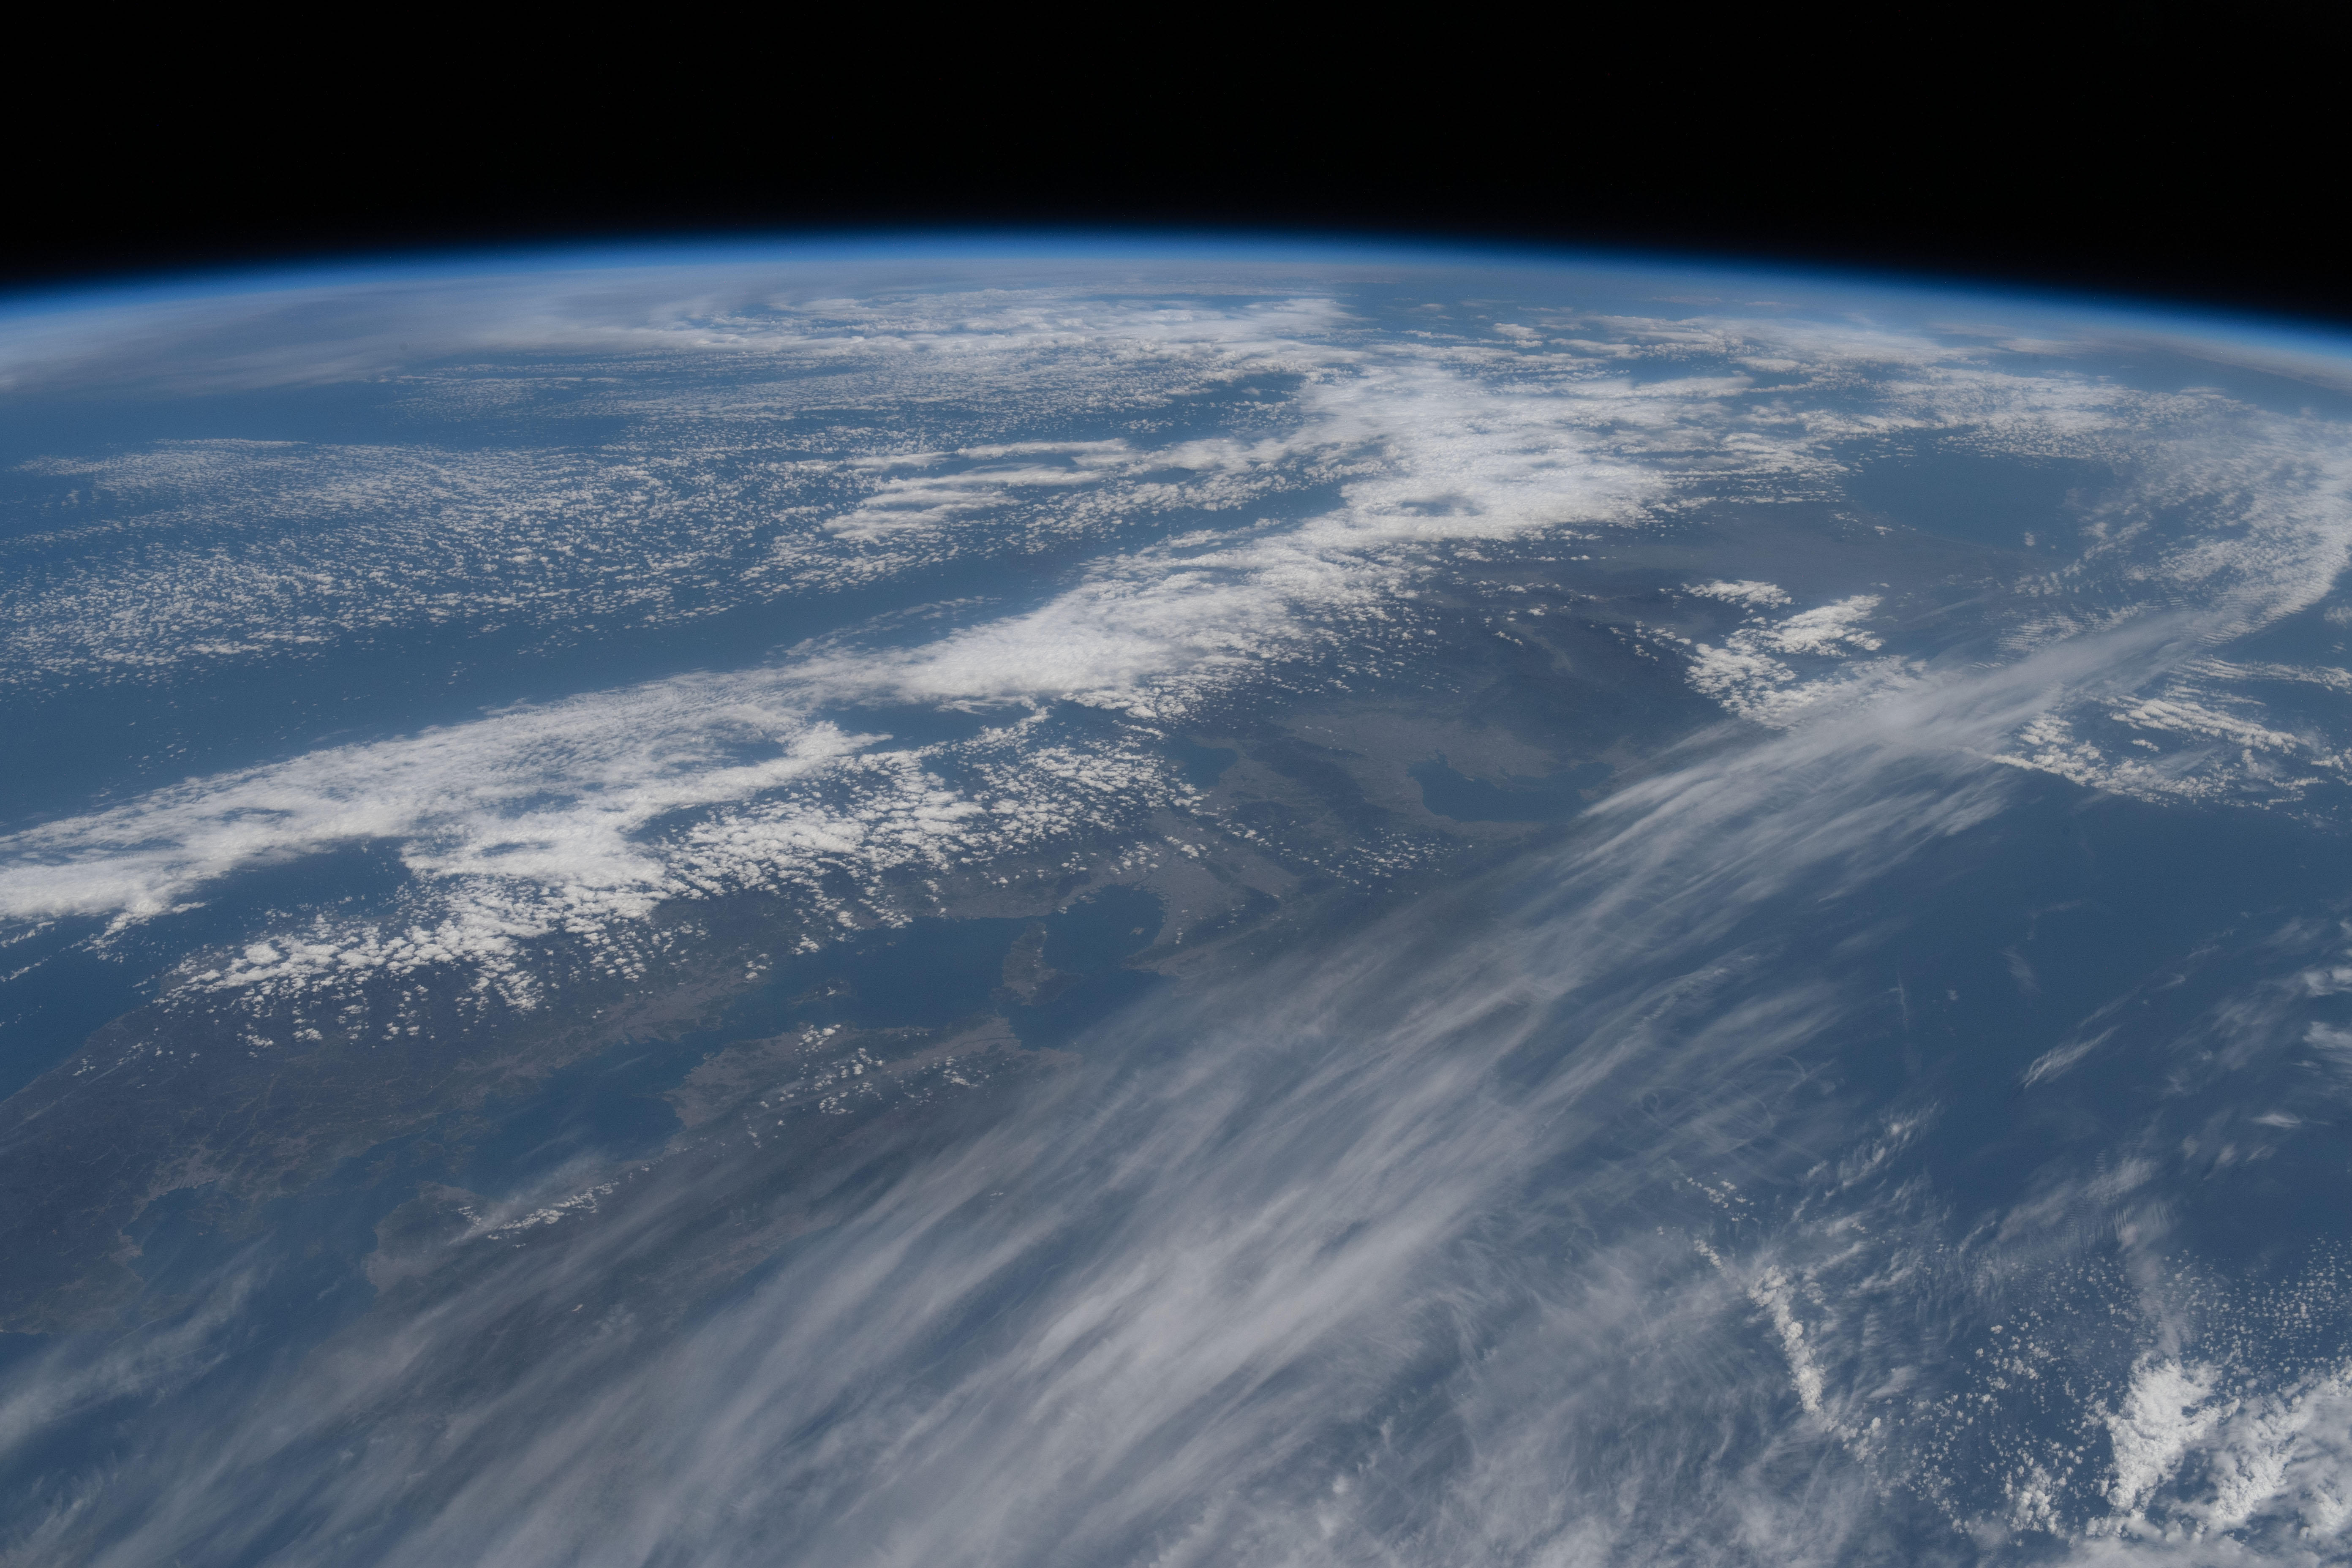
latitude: 35.0
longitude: 135.0
